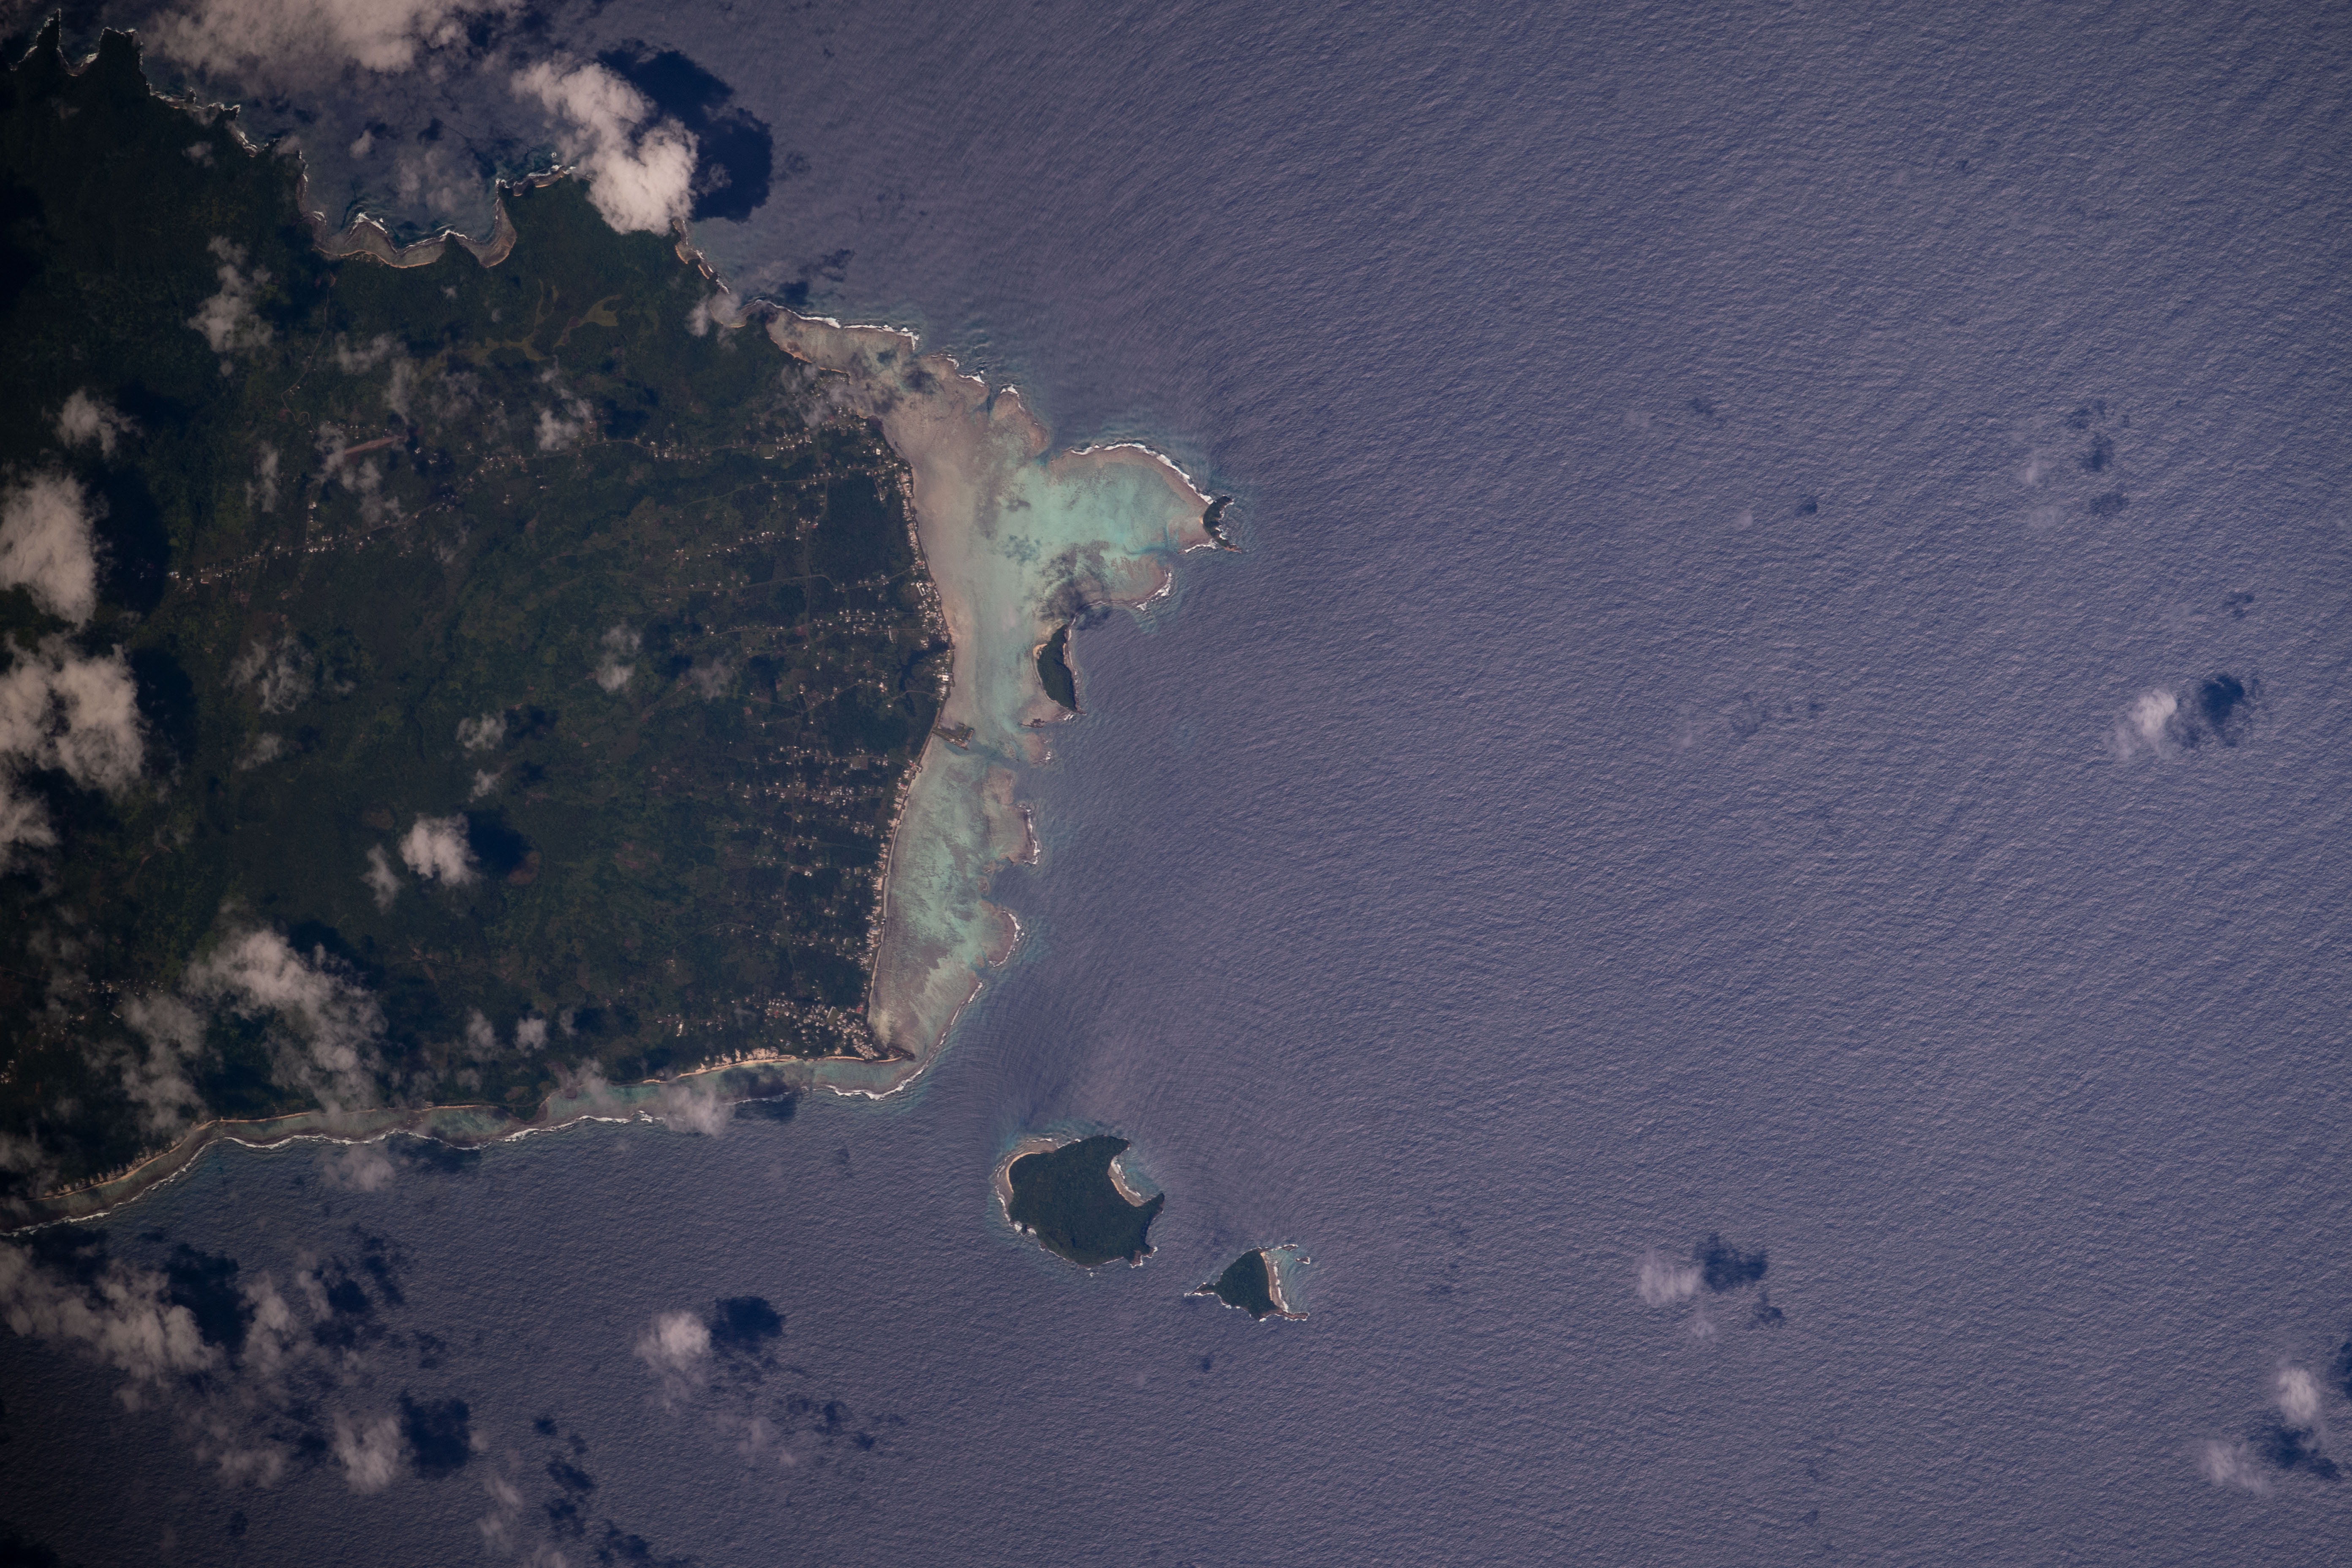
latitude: -14.0
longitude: -171.4
